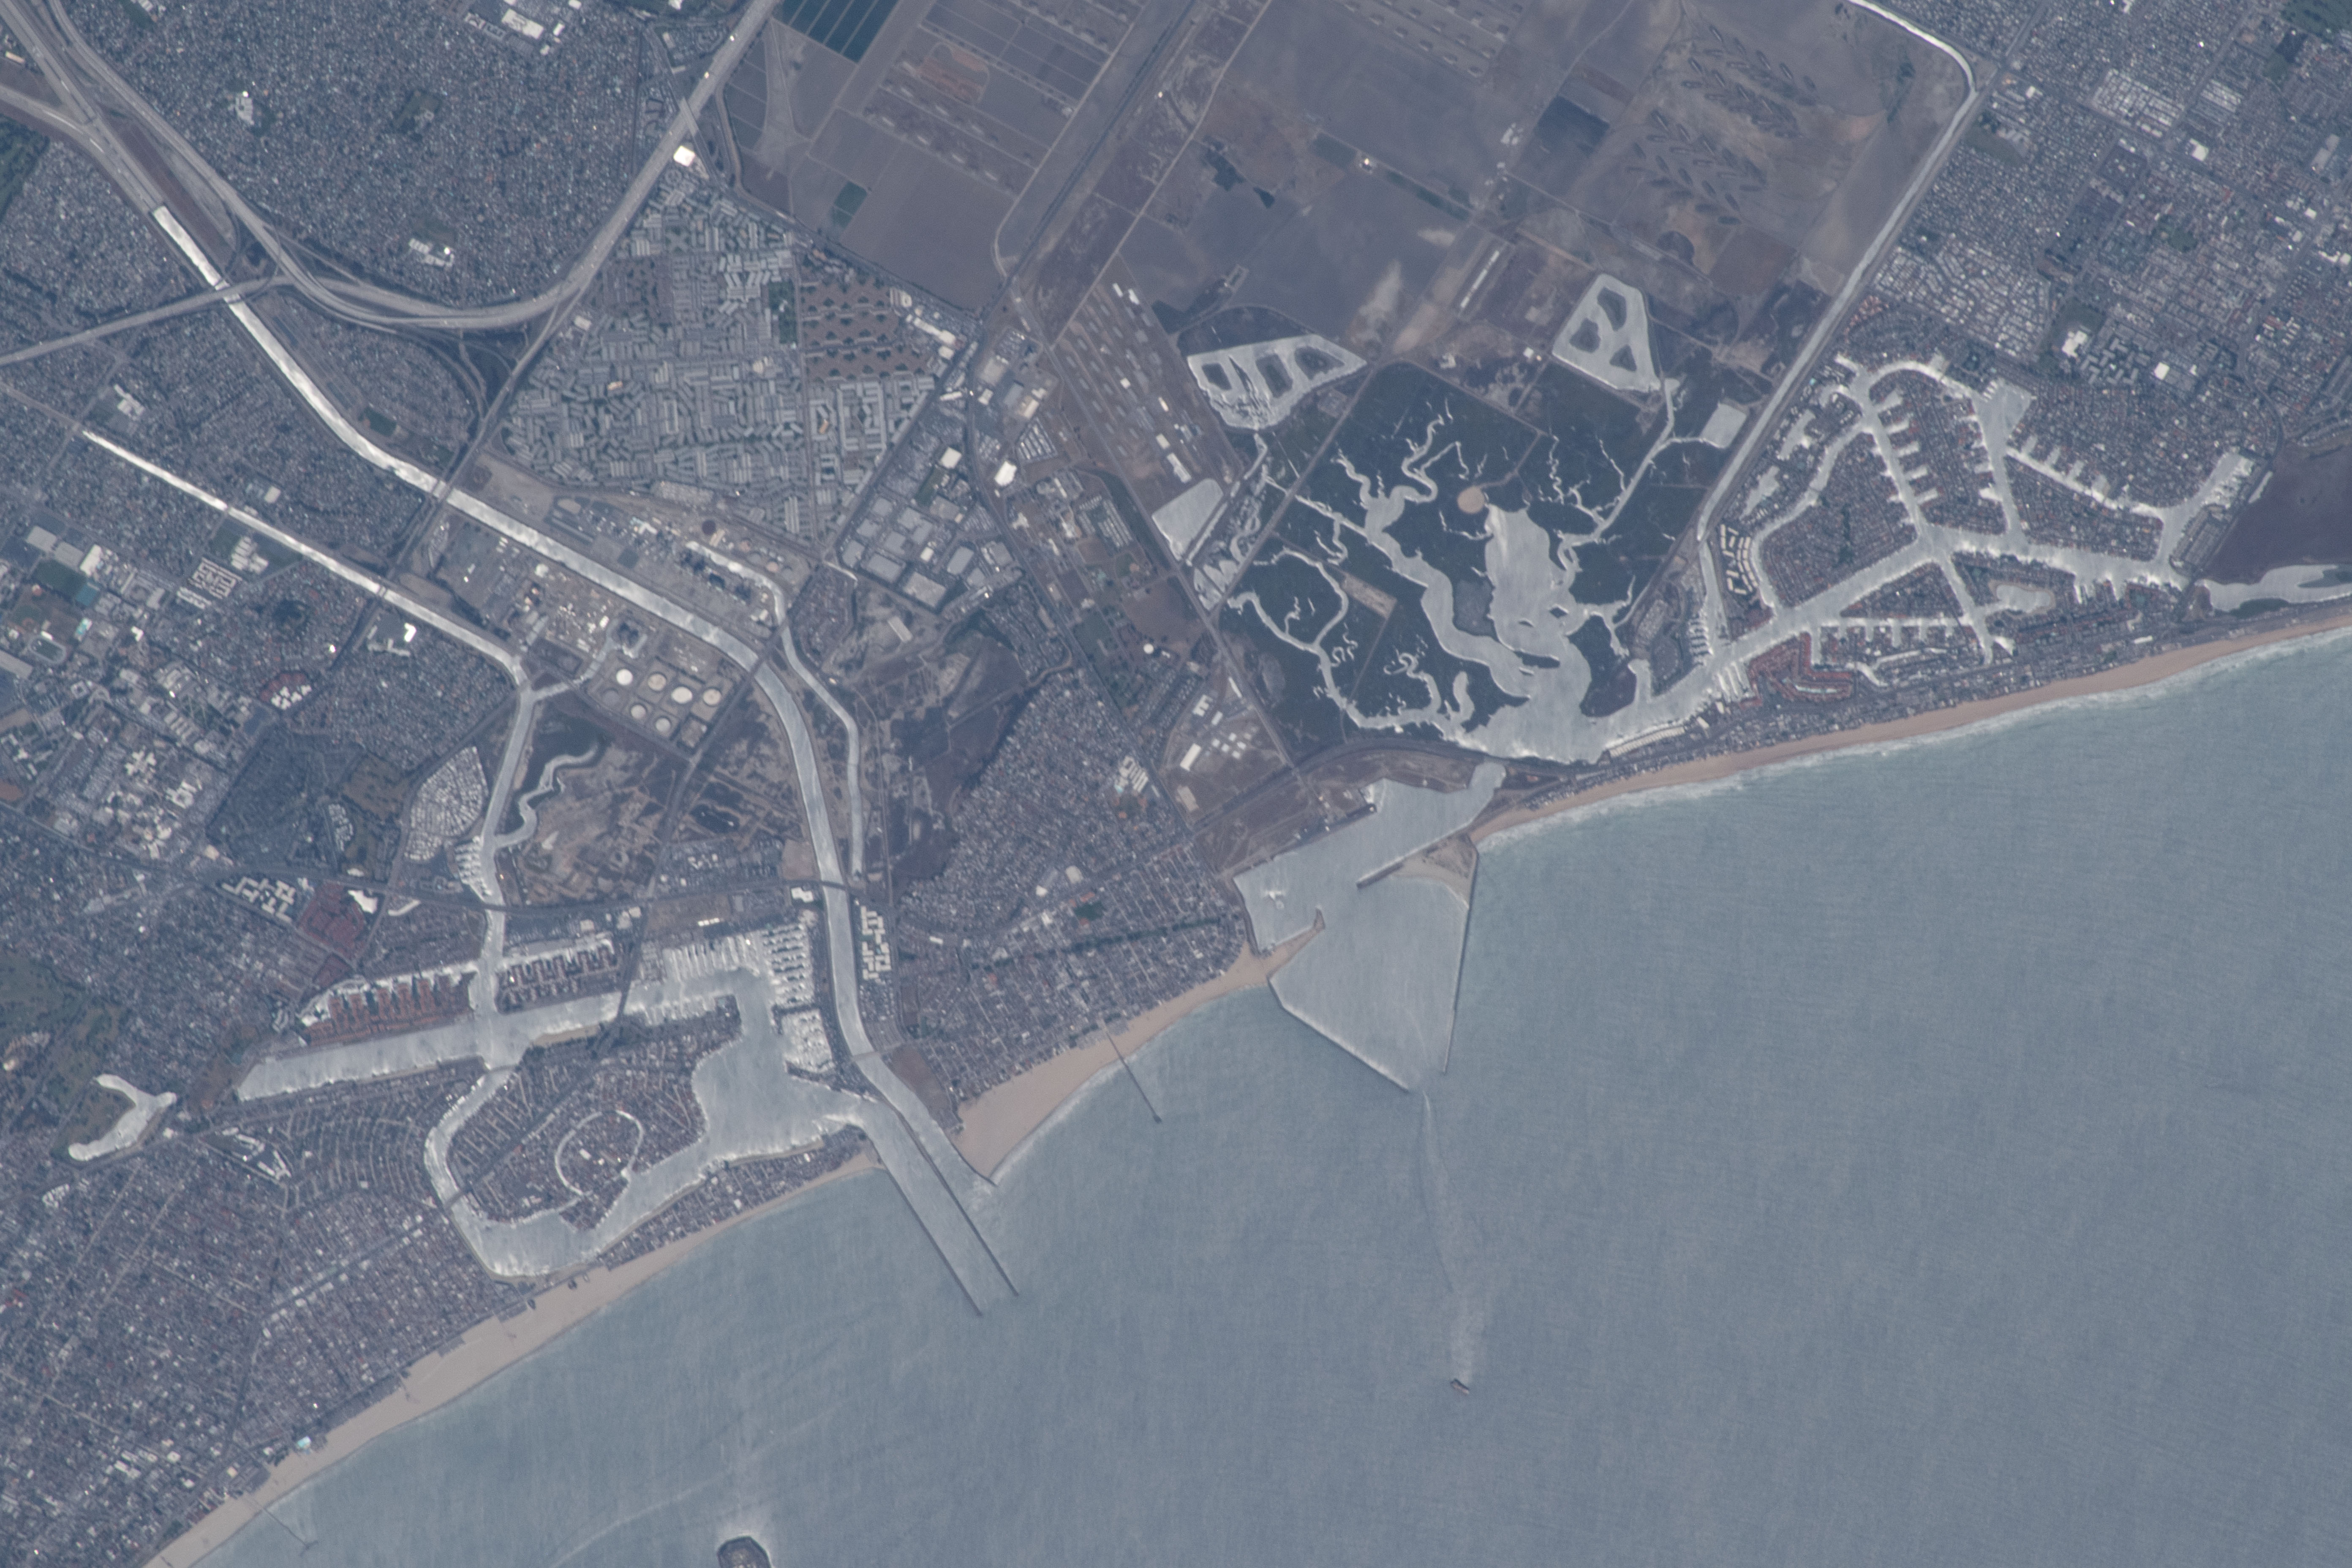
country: USA-CALIFORNIA
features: O.,S.,CY.,PO.,INDS.,CALIFORNIA, SEAL BEACH, NAVAL WEAPONS STATION SEAL BEACH, SEAL BEACH NATIONAL WILDLIFE REFUGE, ANAHEIM BAY, NAPLES, SAN GABRIEL RIVER, ISLAND CHAFFEE, 1932 OLYMPICS - ROWING COURSE, COLORADO LAGOON,LONG BEACH CITY, SEAL BEACH CITY, SUNSET BEACH IN CALIFORNIA, USA.
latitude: 33.7
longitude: -118.1
